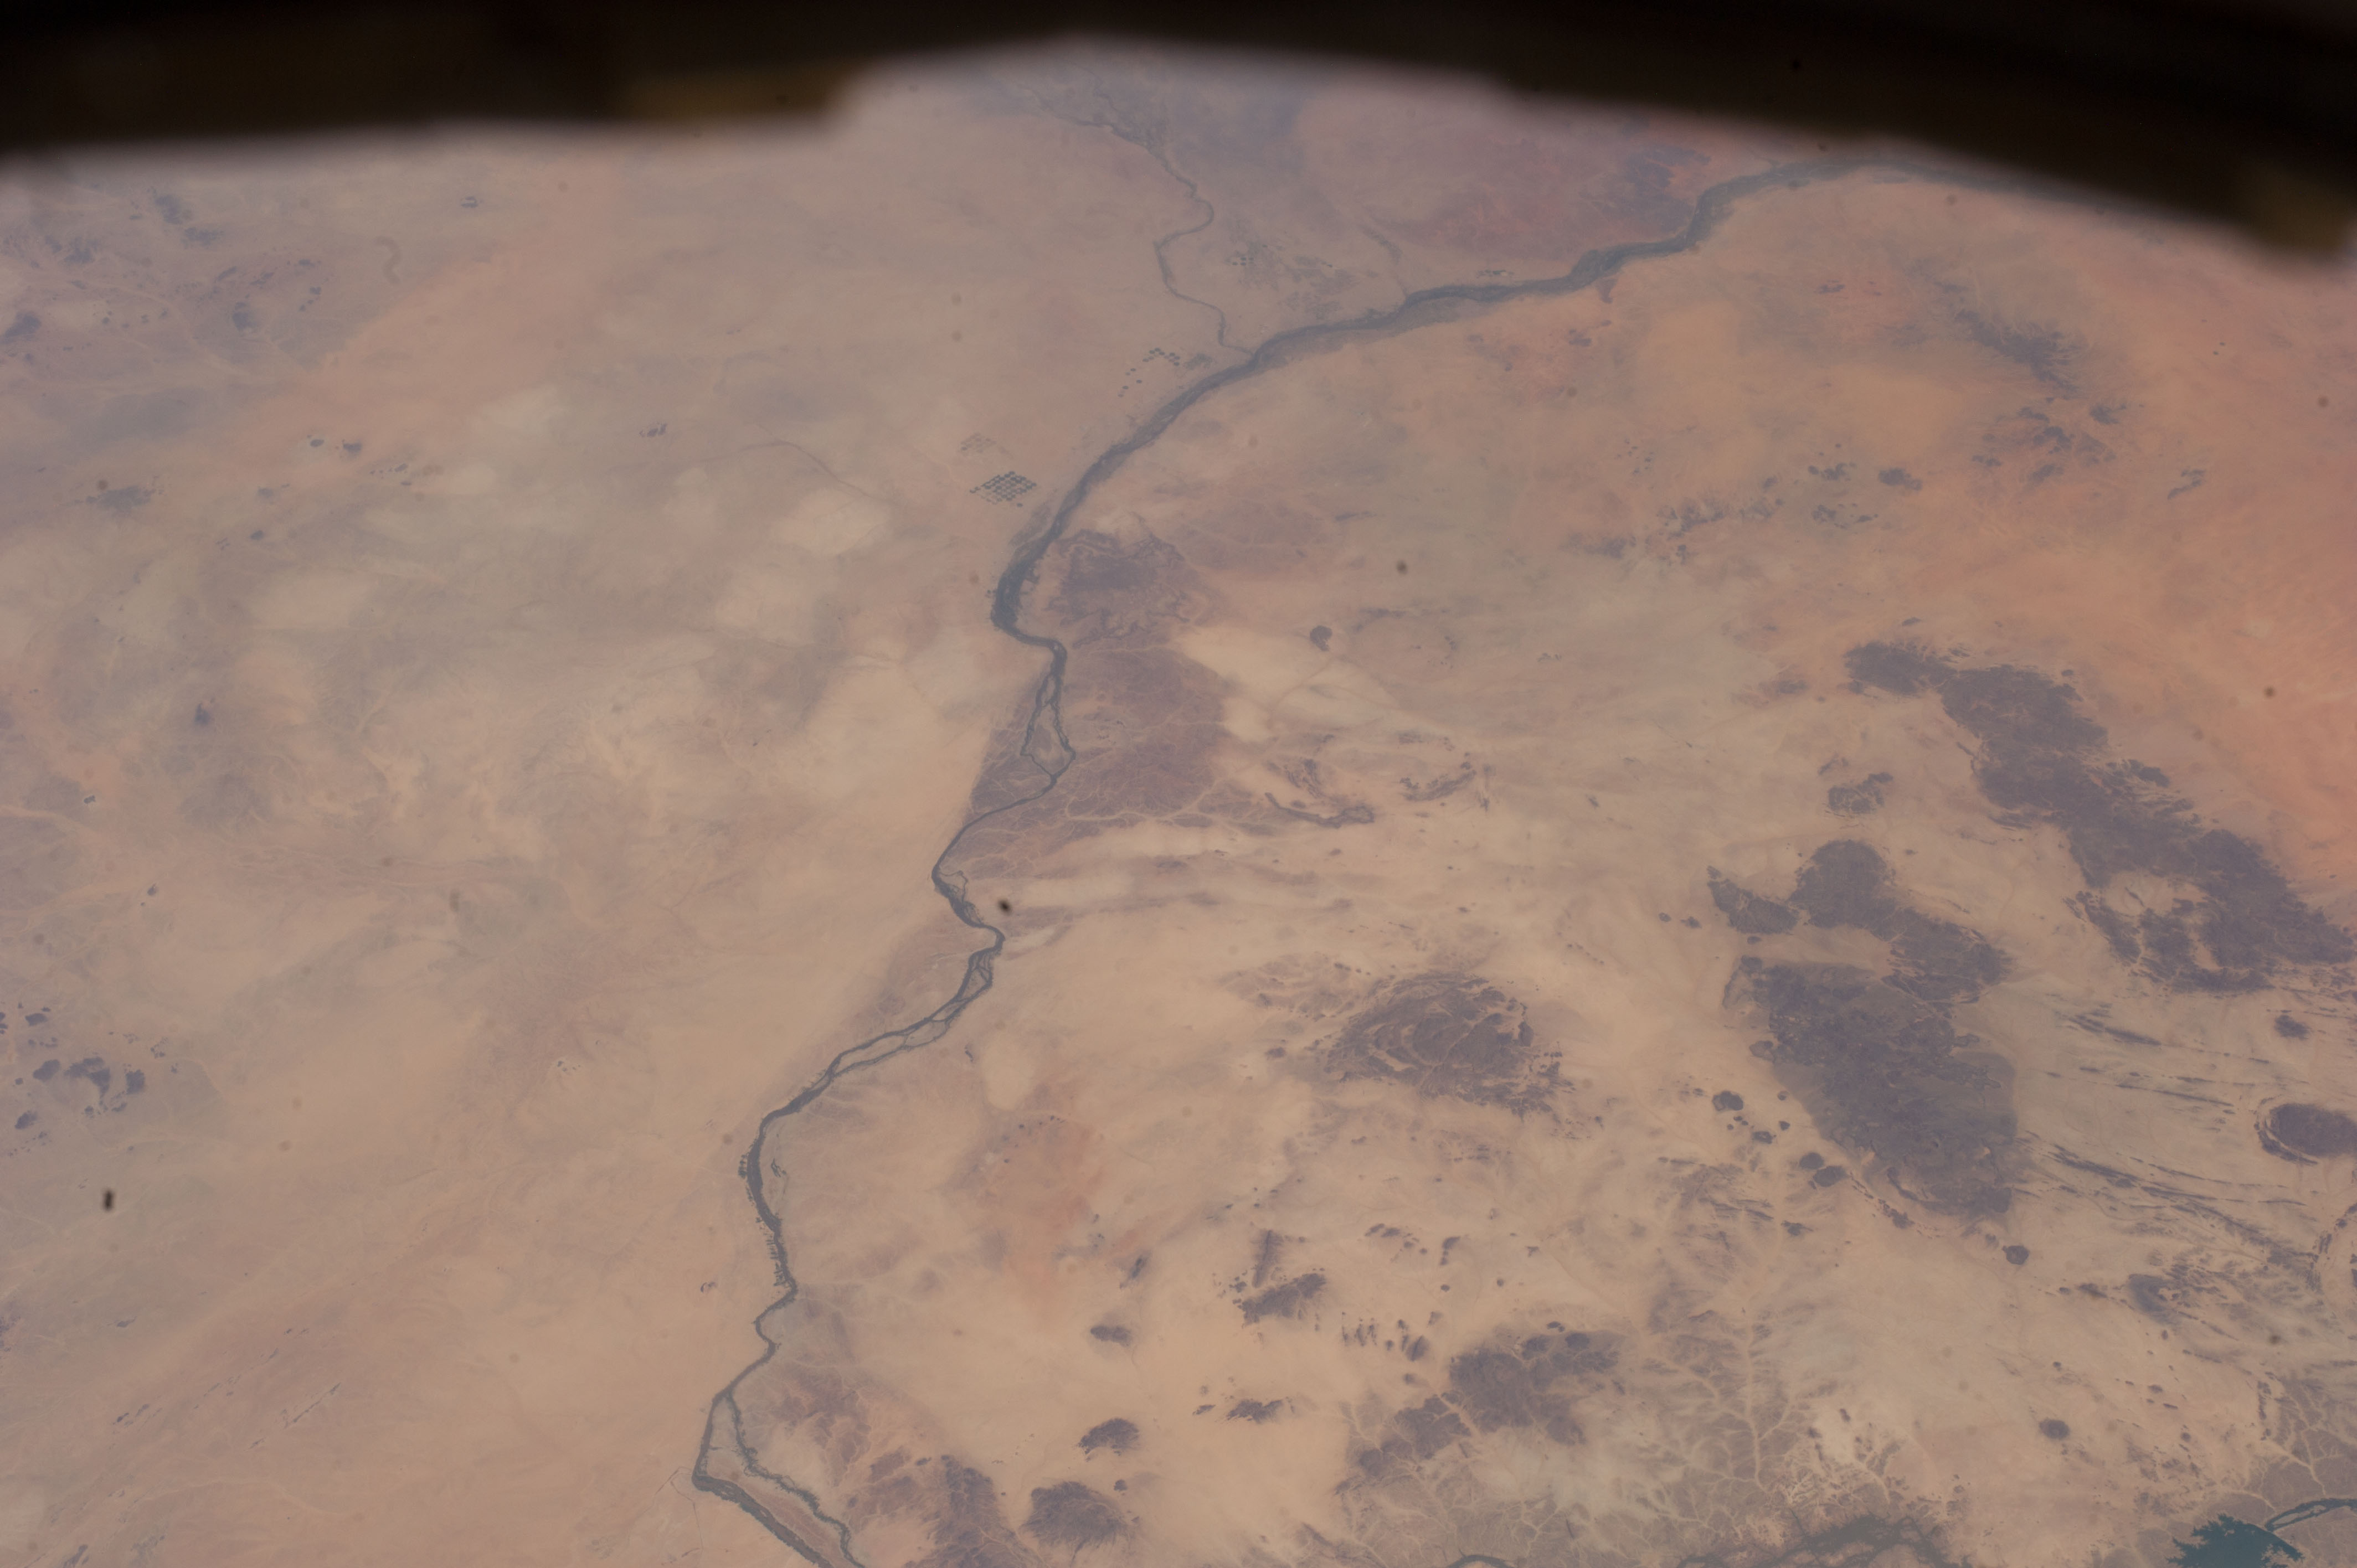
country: SUDAN
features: NILE RIVER, SUDAN, DESERT
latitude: 18.3
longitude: 33.5
